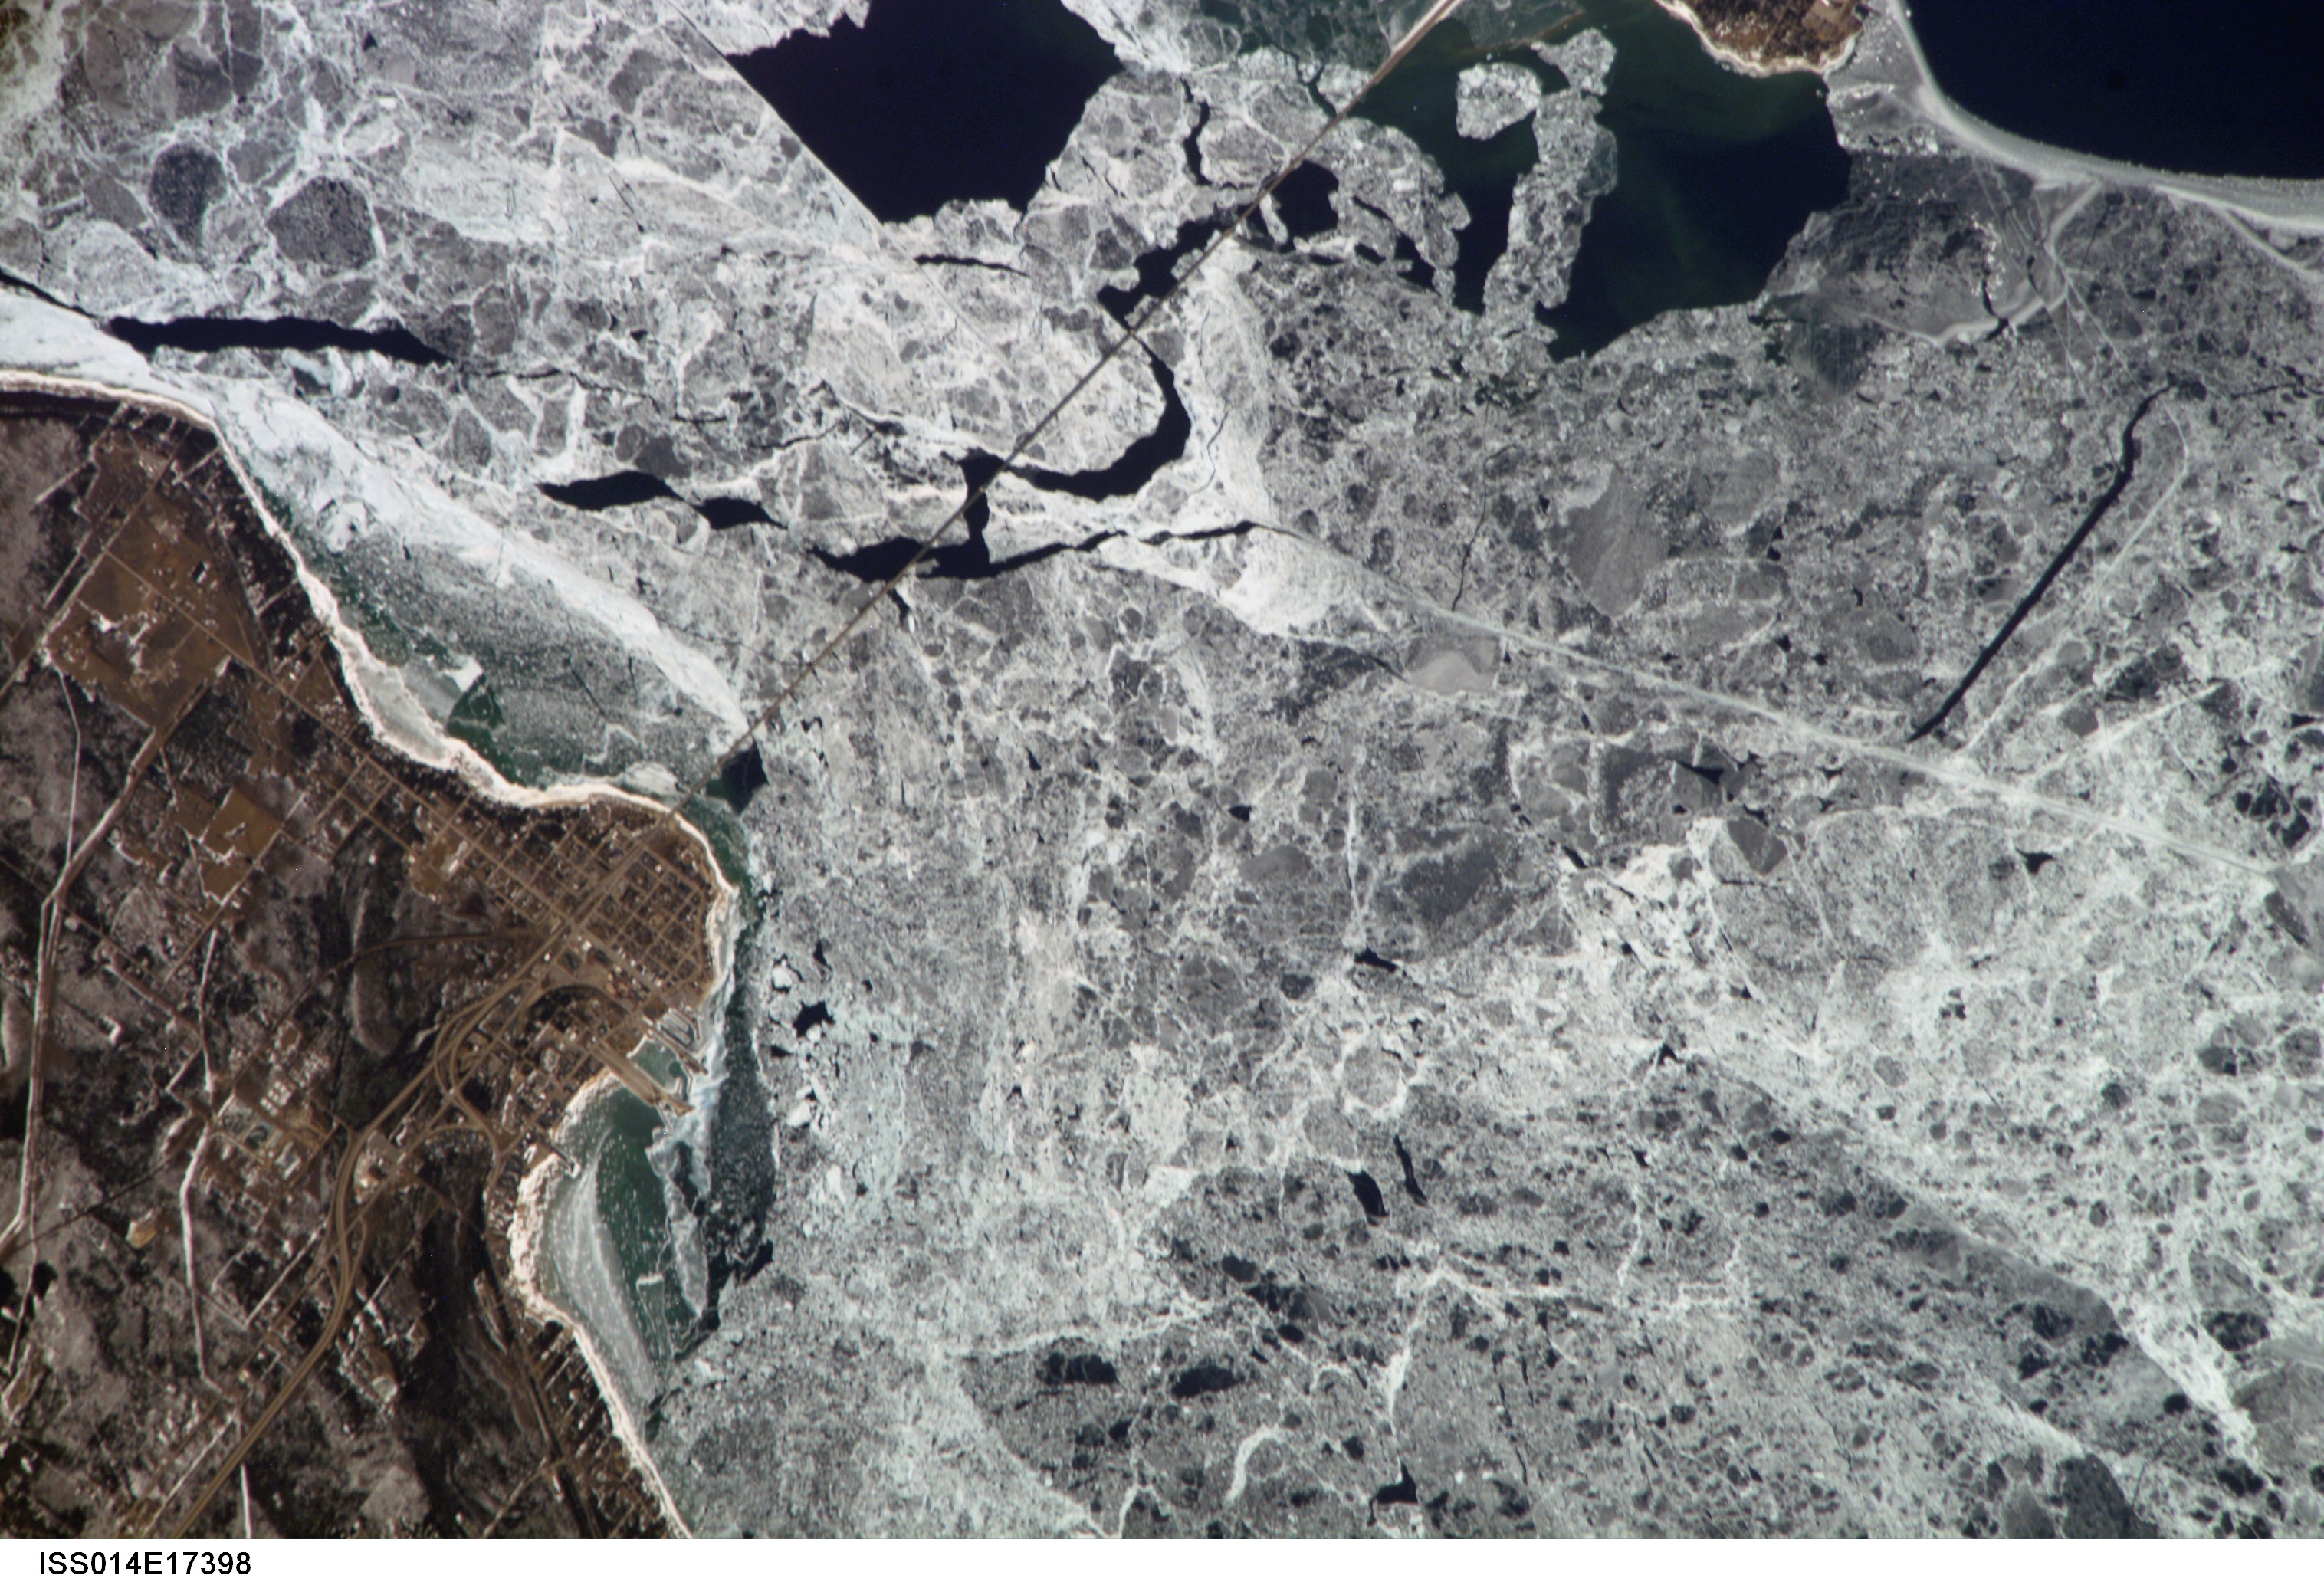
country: USA-MICHIGAN
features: STR. OF MACKINAC, ICE, BRIDGE
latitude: 45.8
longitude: -84.7
